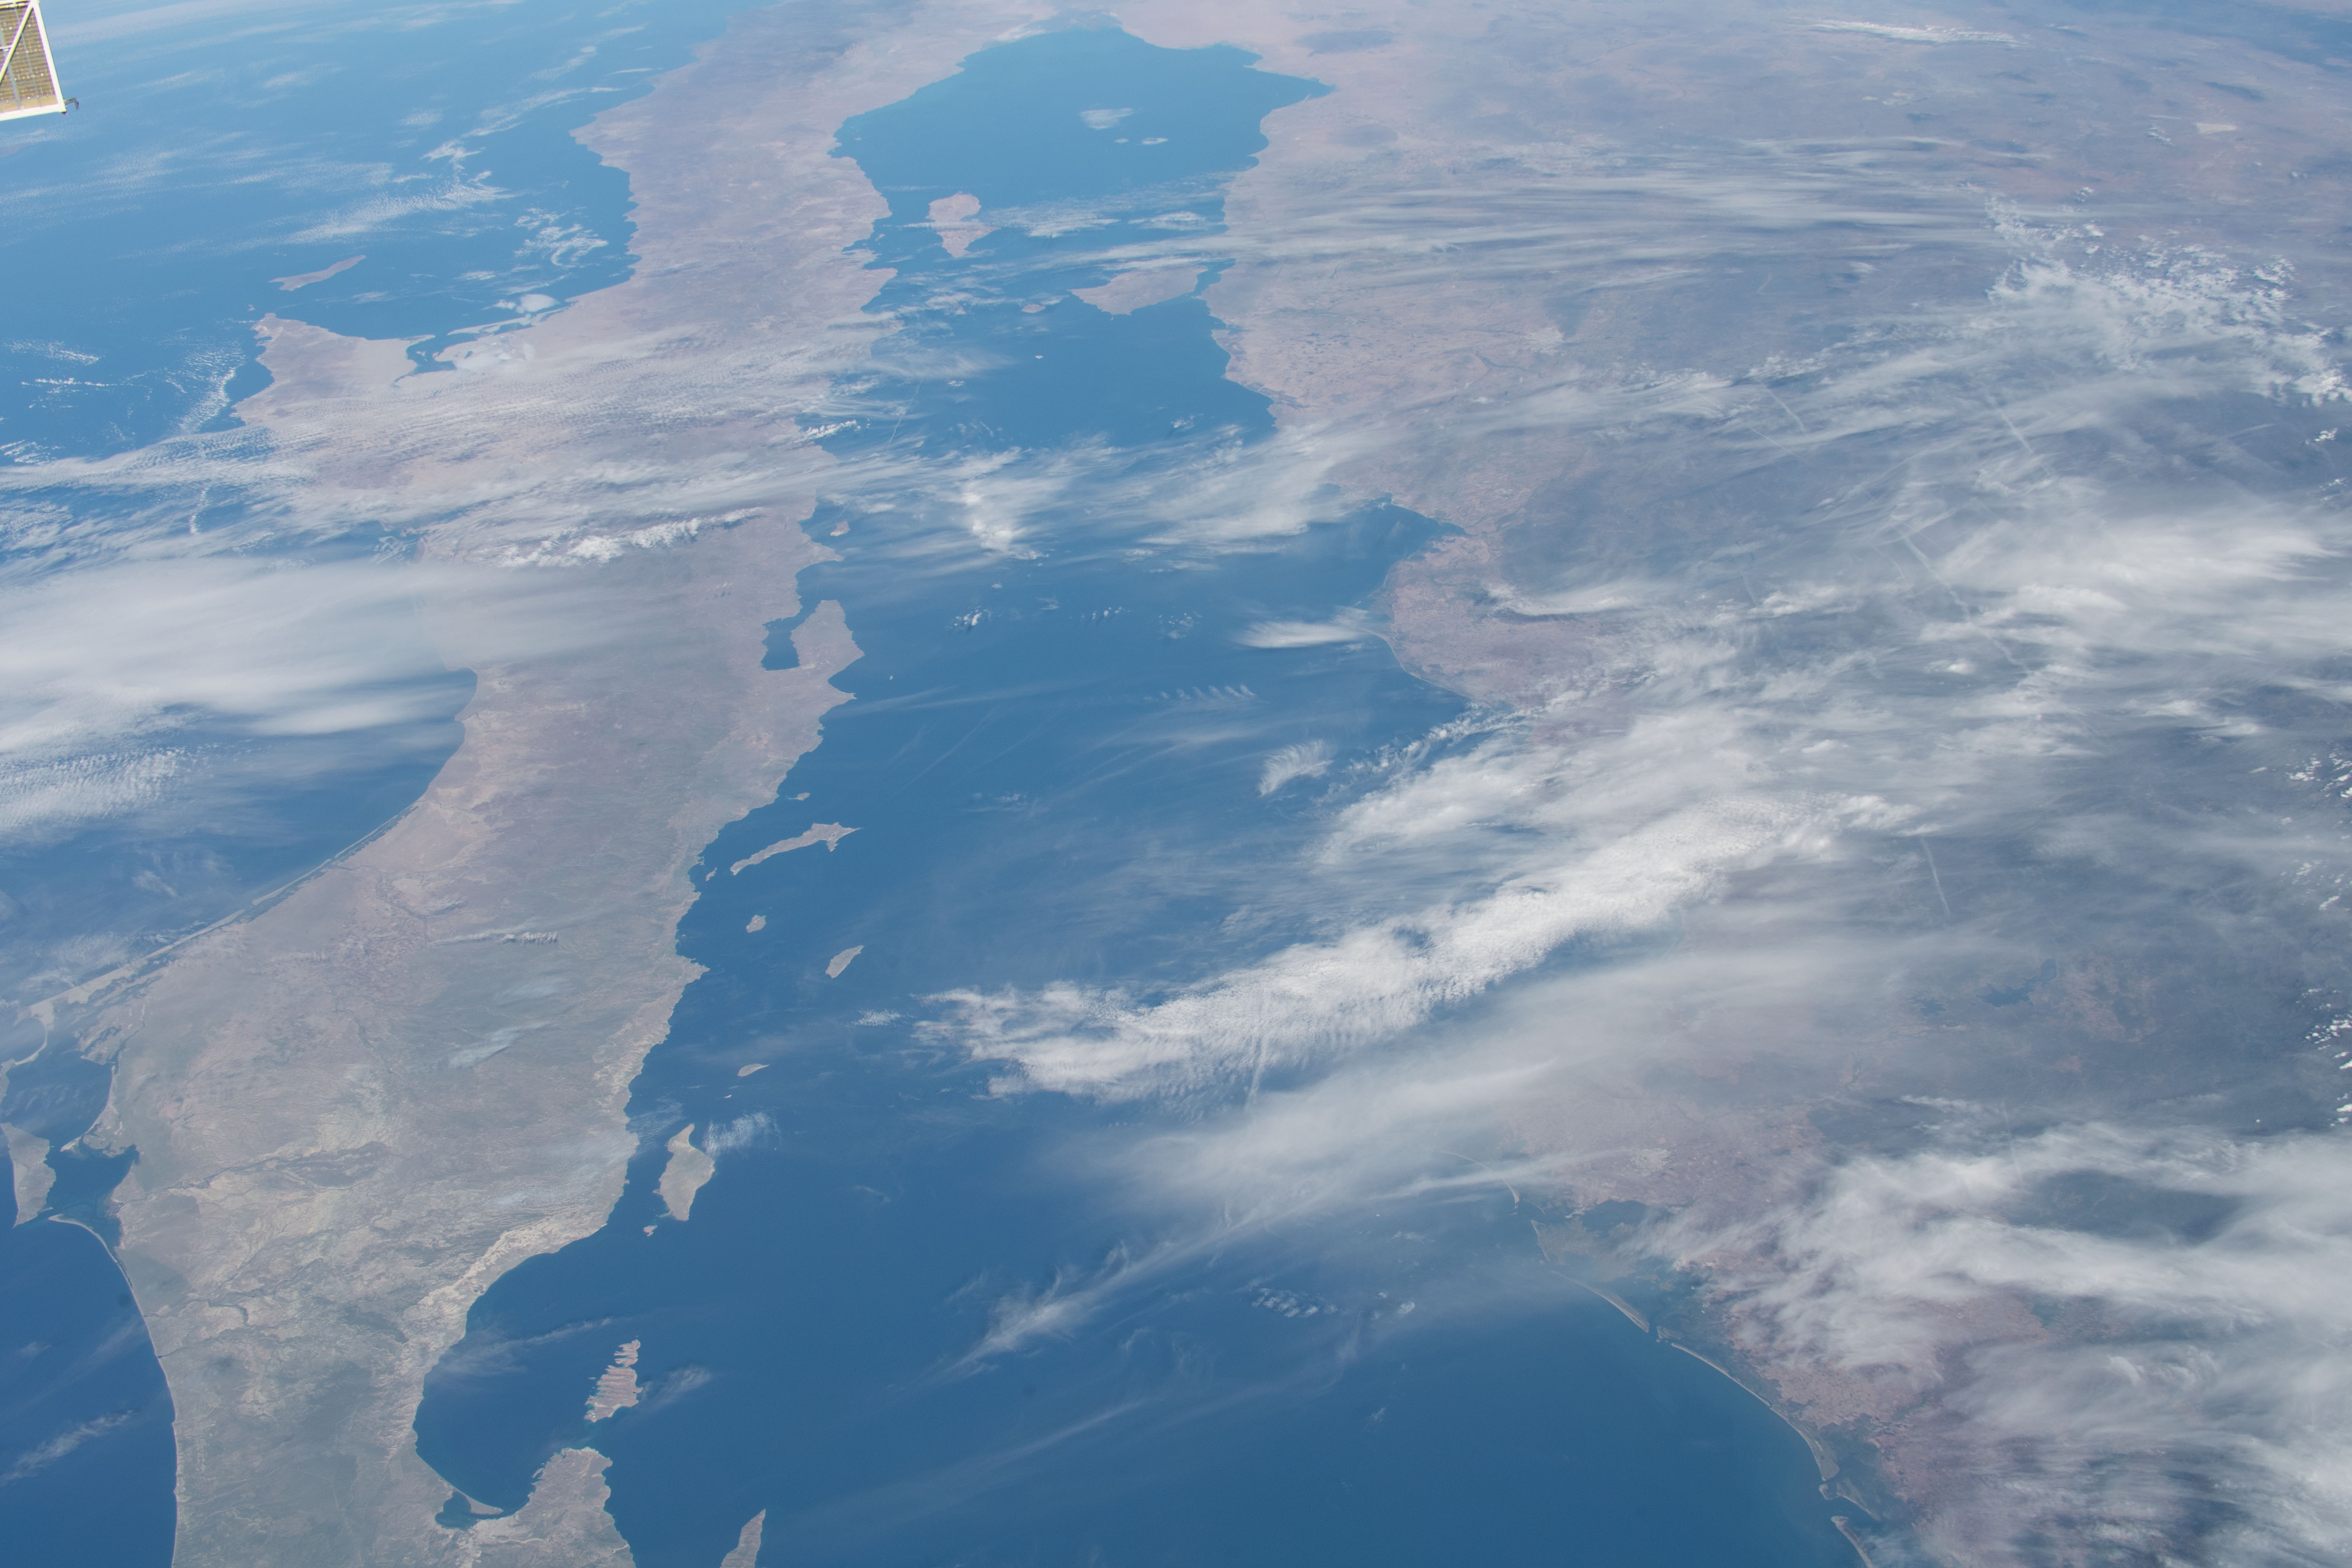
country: MEXICO
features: GULF OF CALIFORNIA
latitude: 26.5
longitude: -109.5
